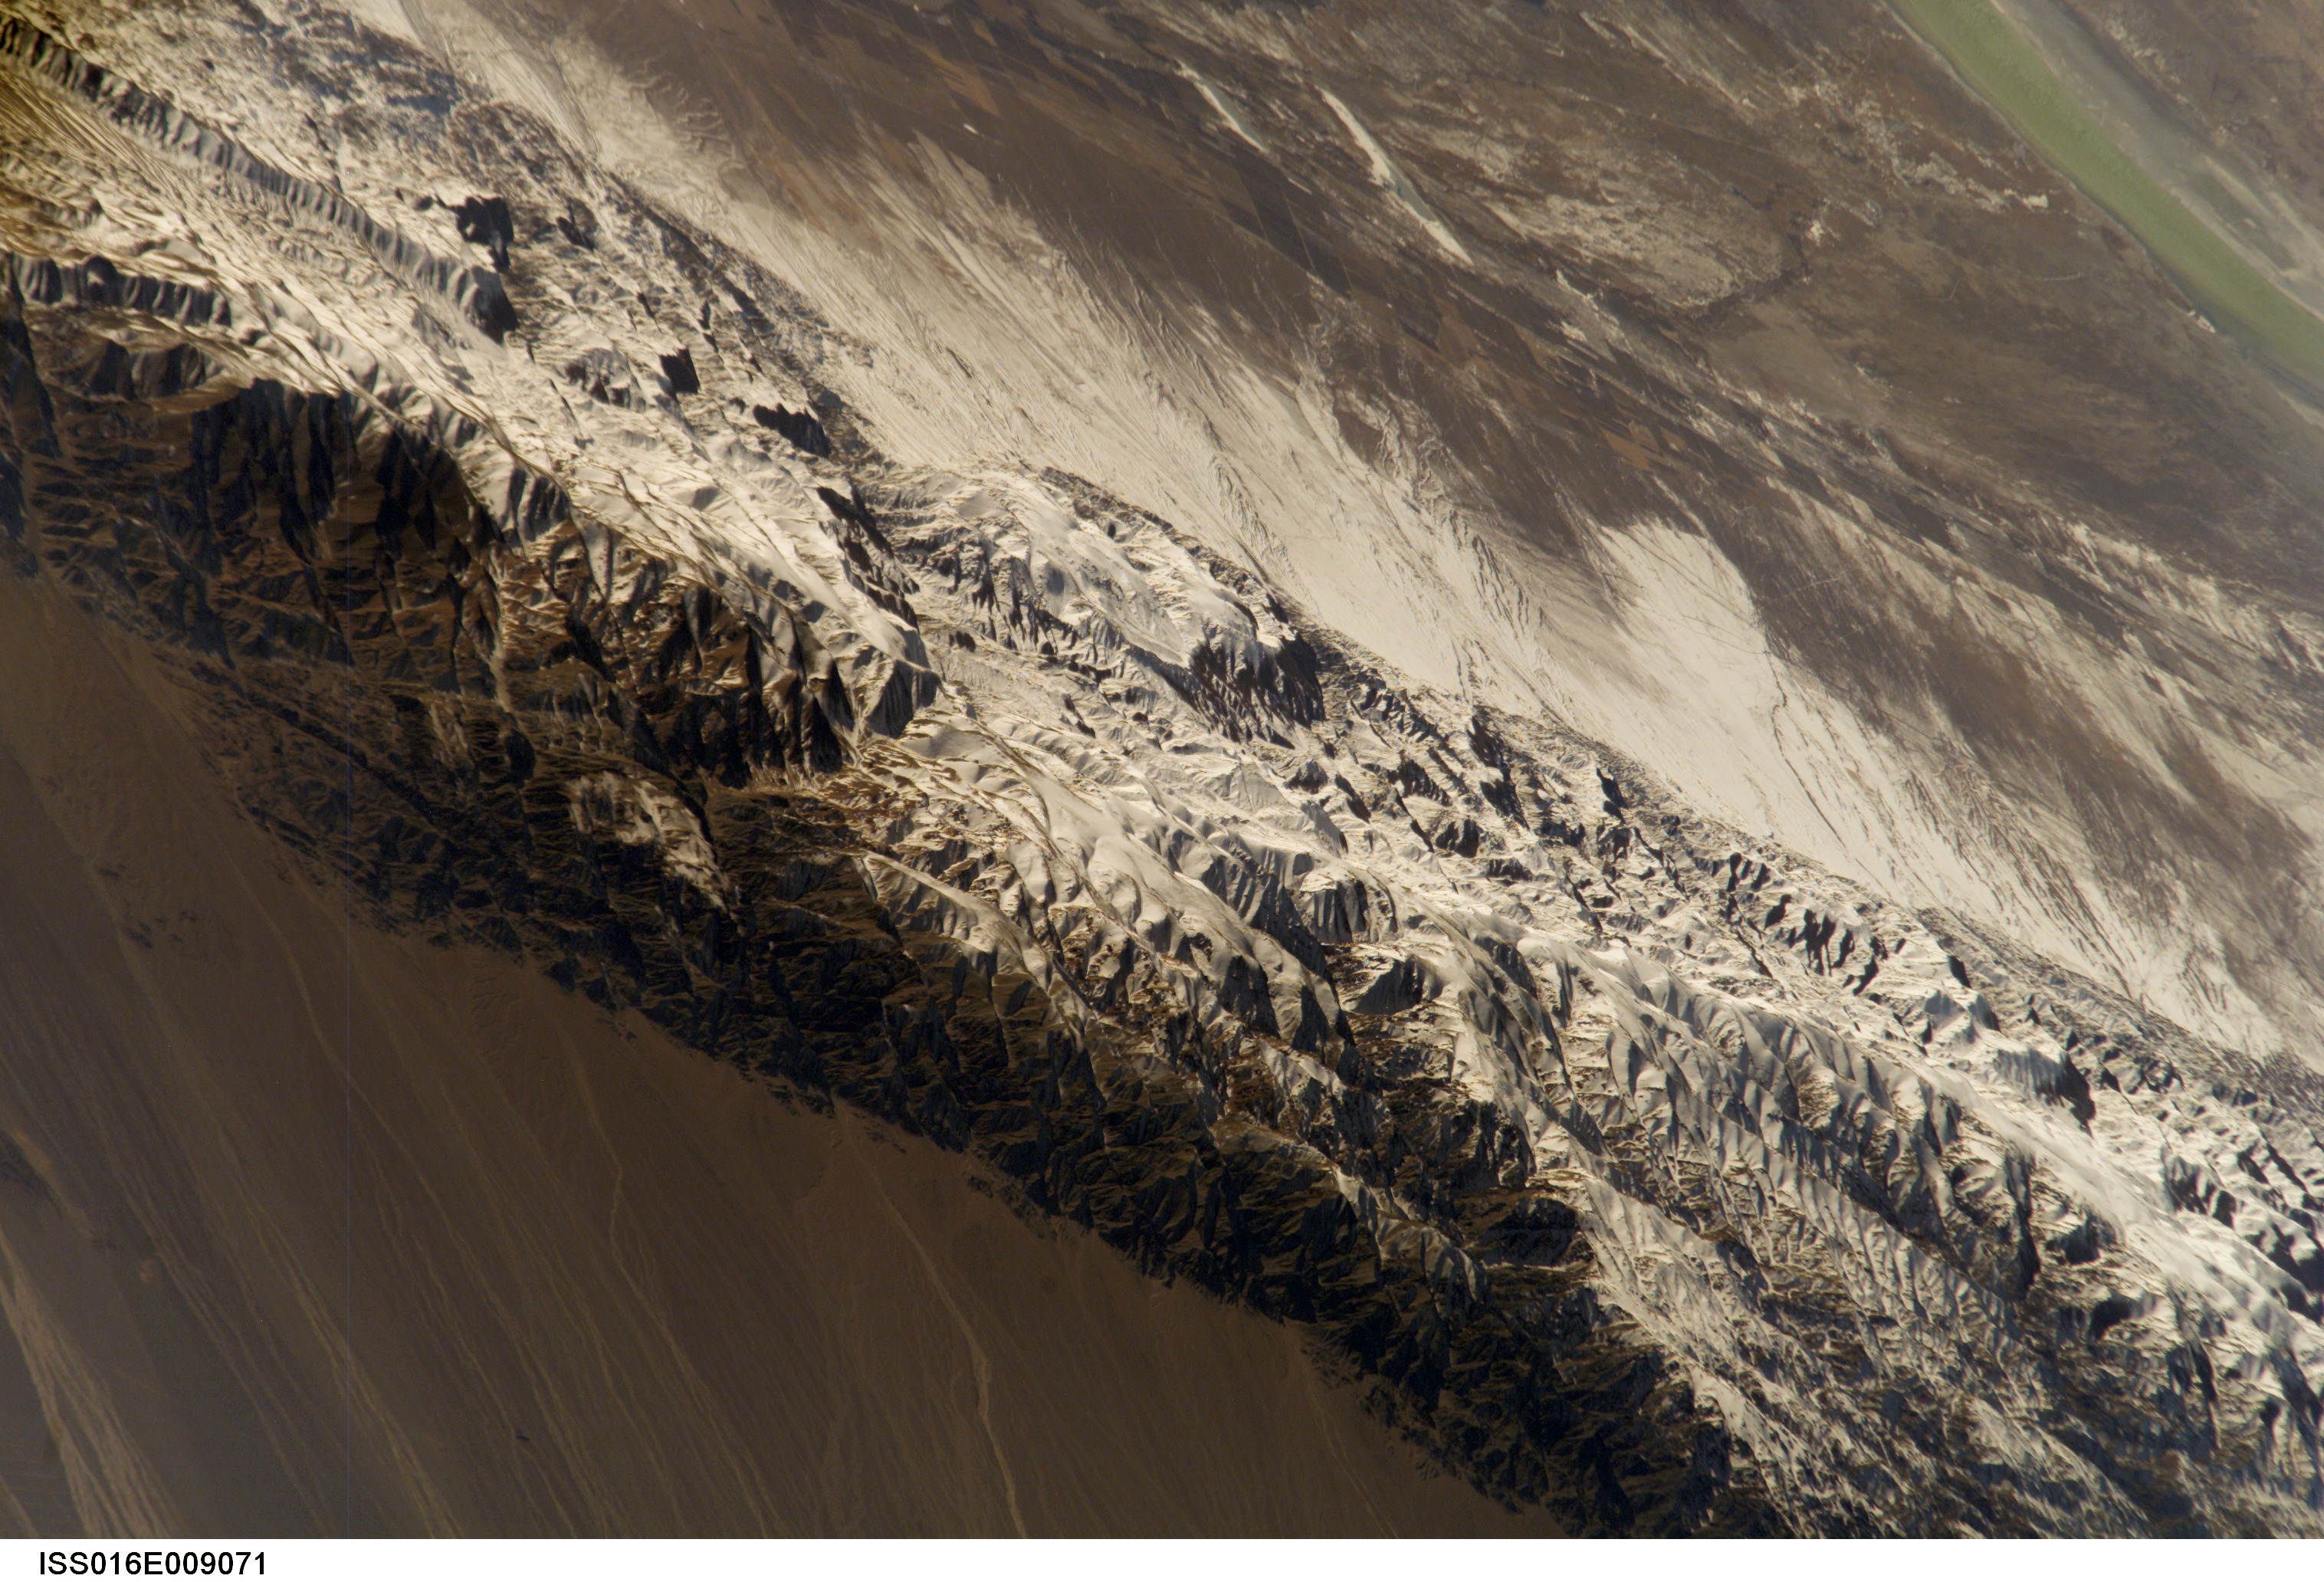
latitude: 43.7
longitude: 93.6
